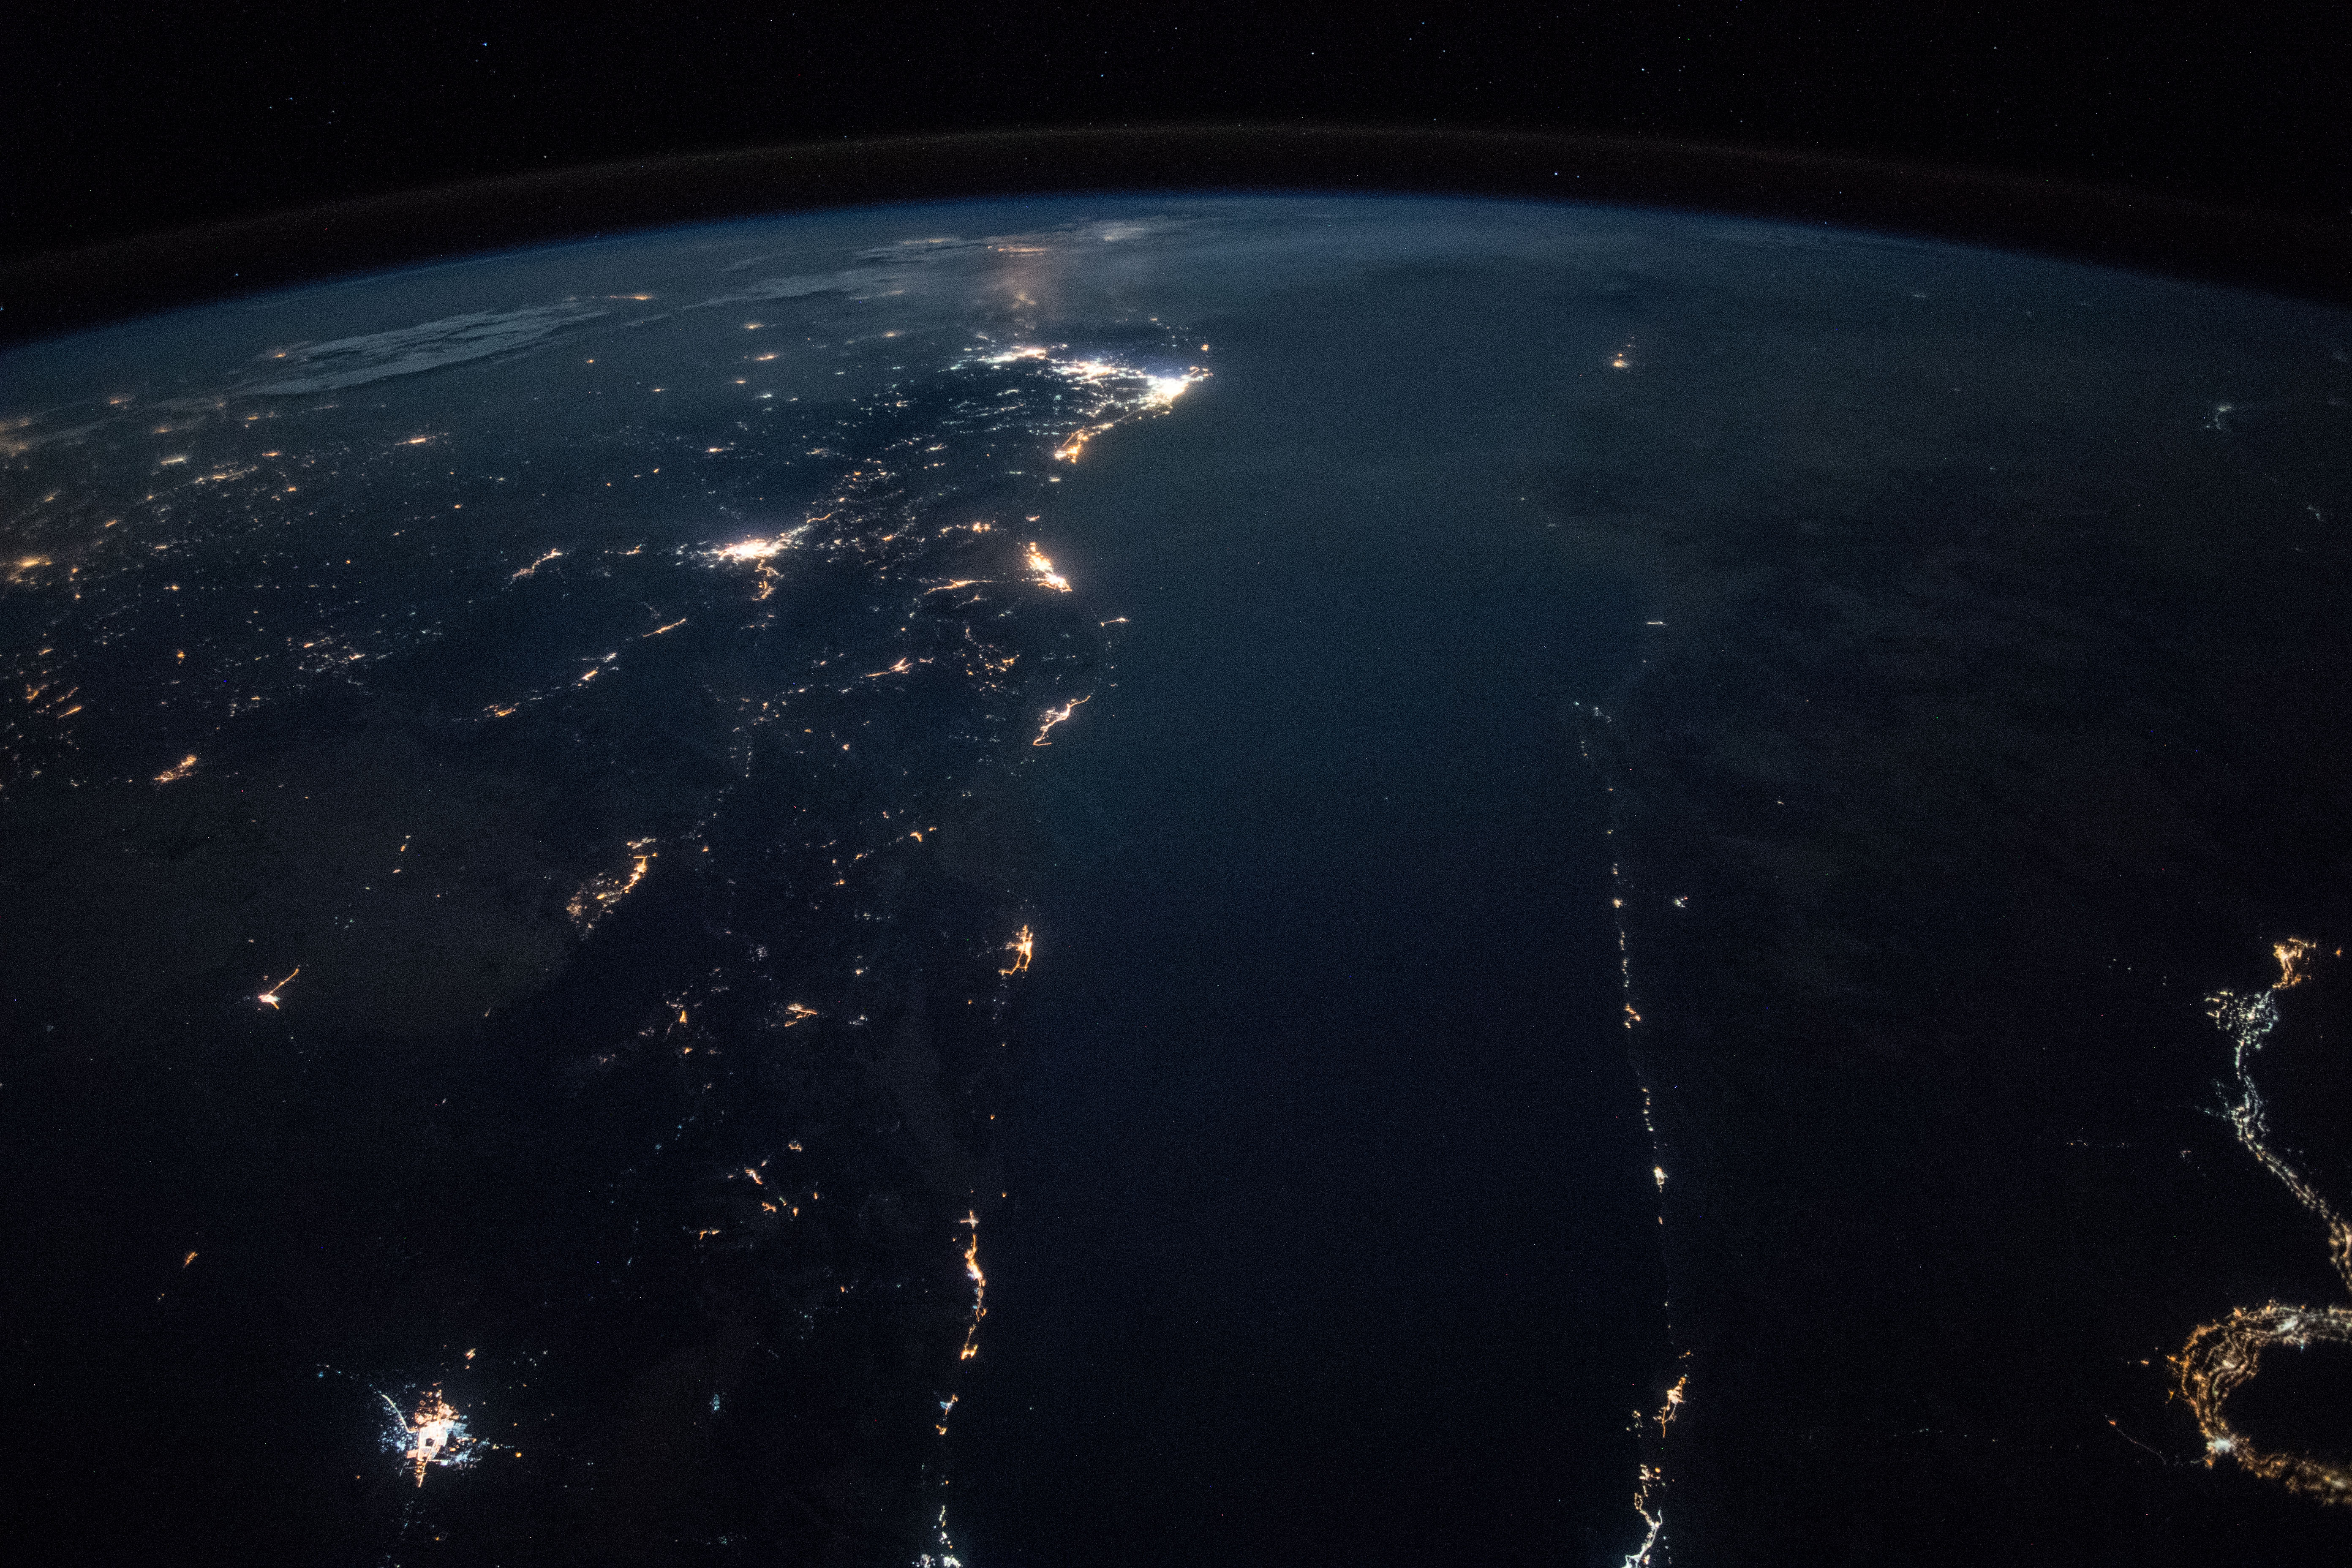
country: SAUDI ARABIA
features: HEJAZ MOUNTAINS, RED SEA, EASTERN DESERT, TABUK CITY, AL WAJH CITY, AL ULA CITY, NILE RIVER, NIGHT, EARTH LIMB
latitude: 27.1
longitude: 35.6
